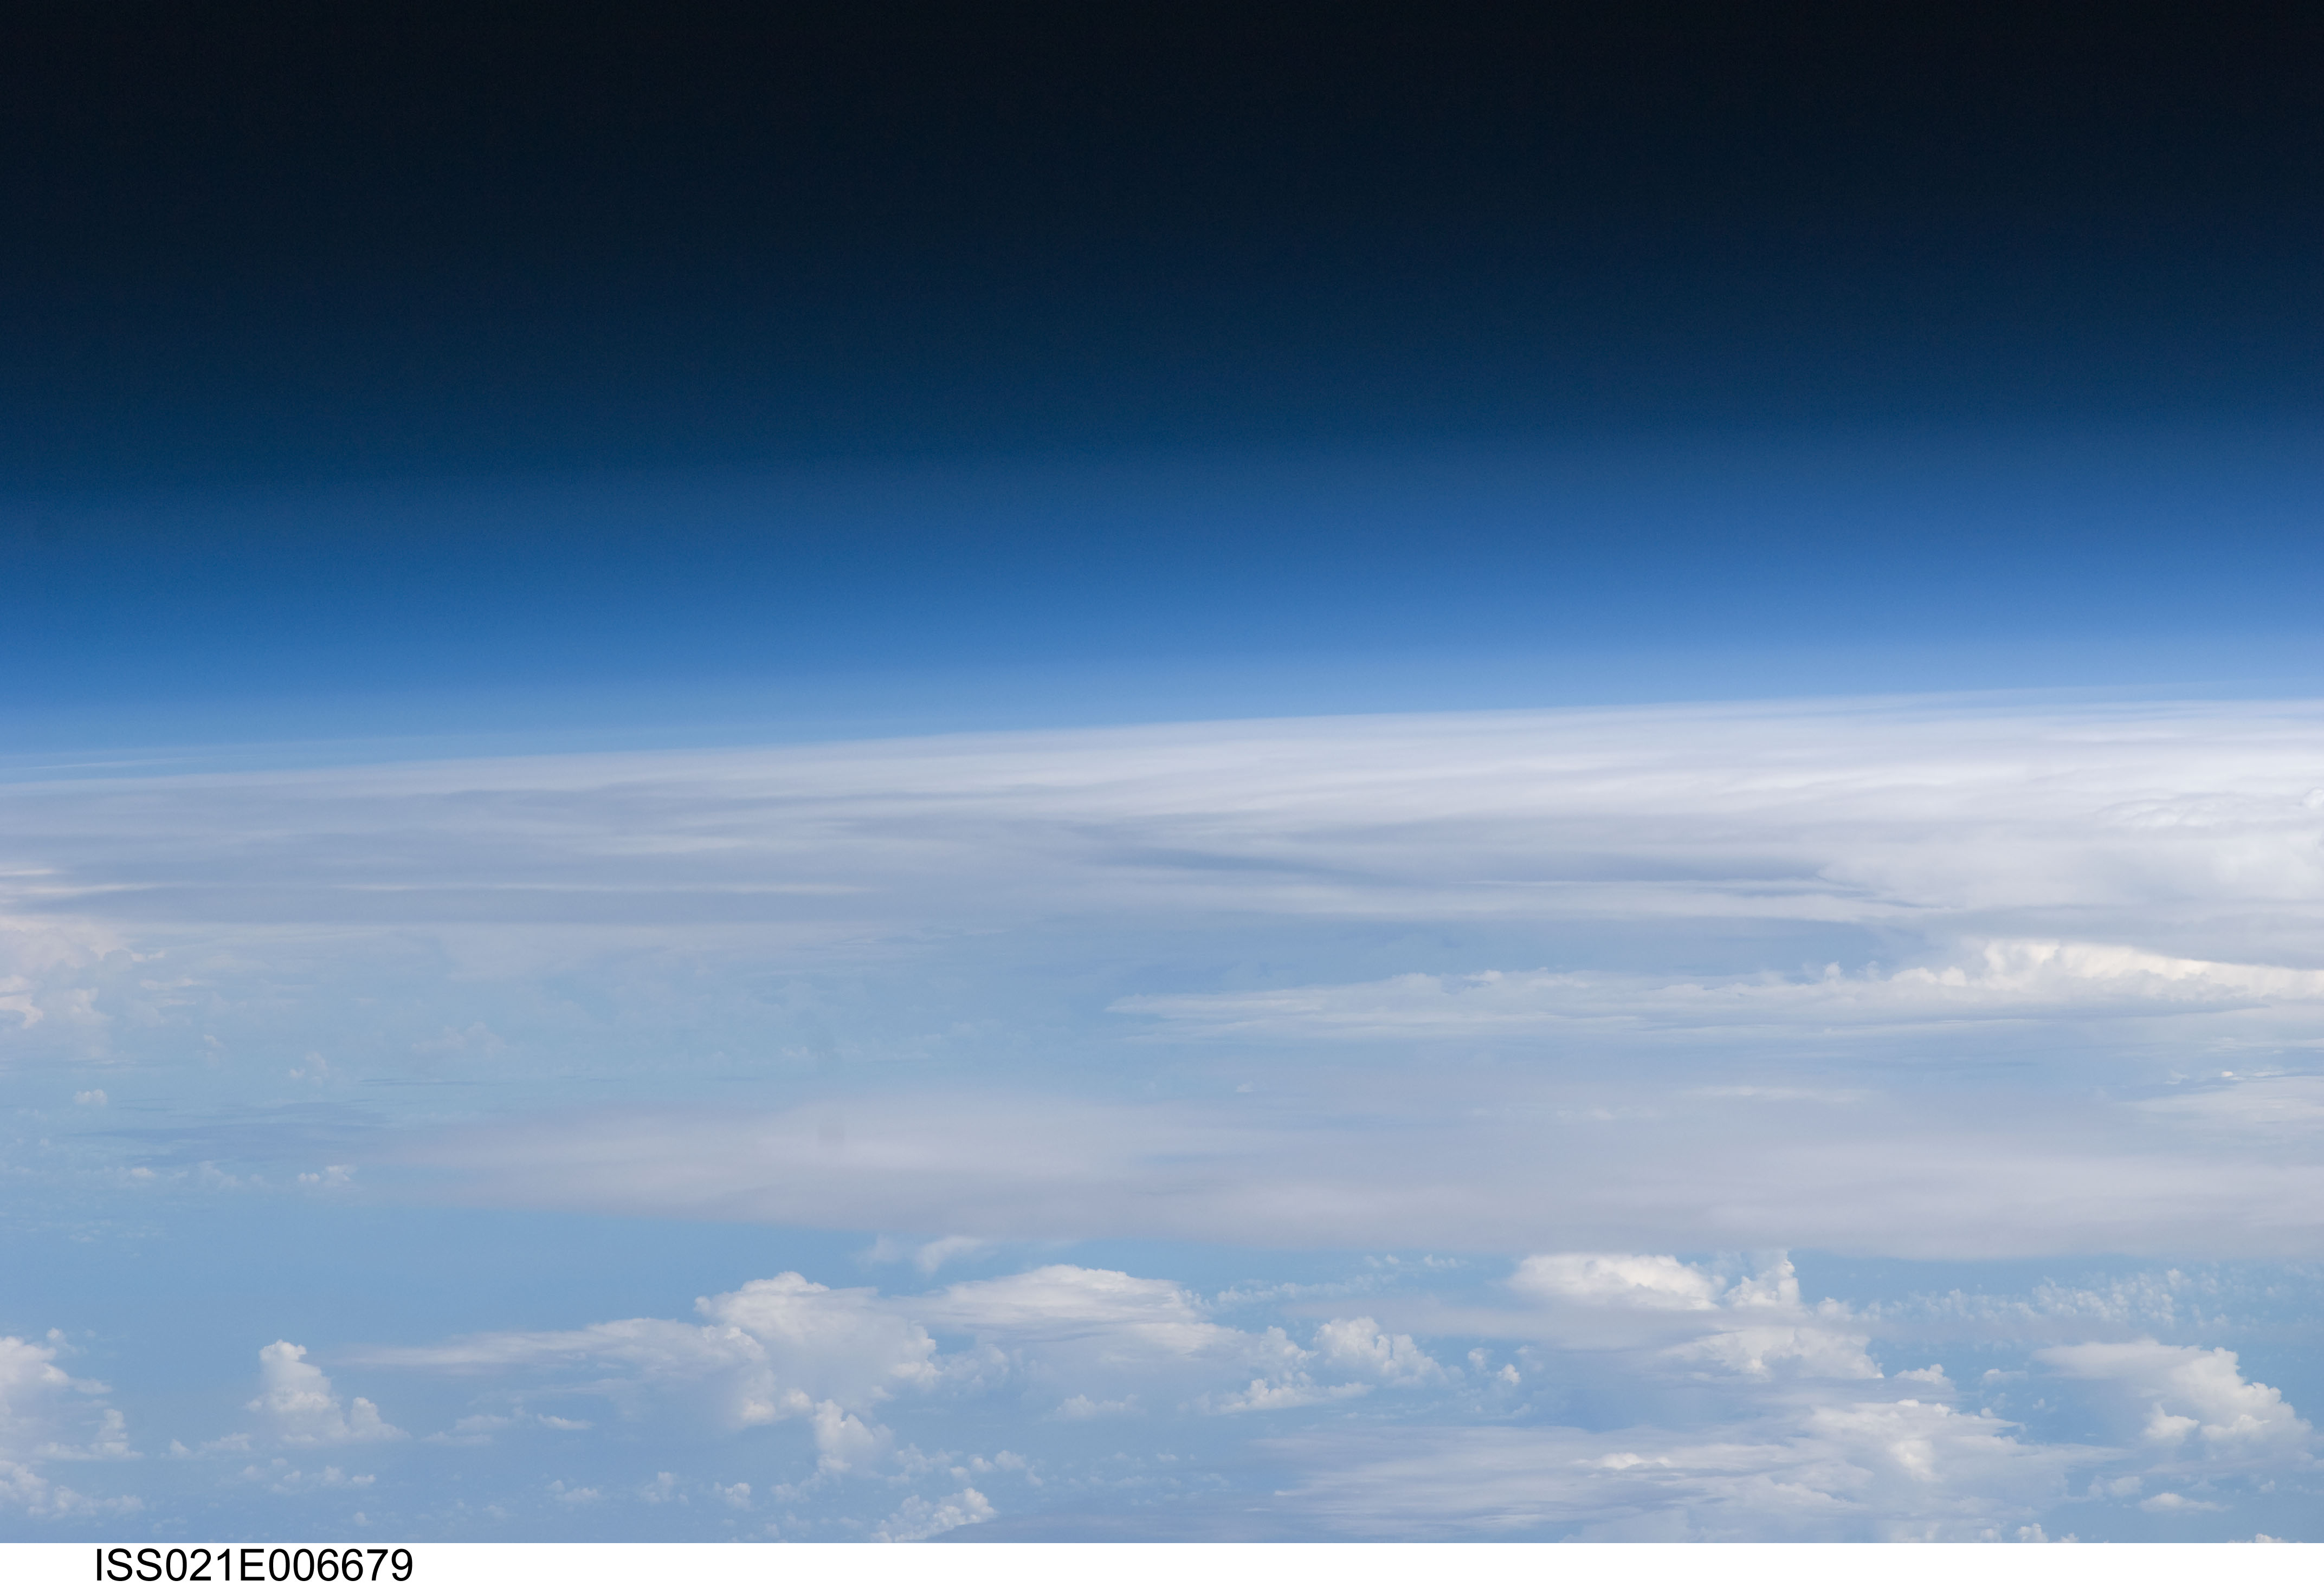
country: ATMOSPHERIC LIMB
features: CLOUDS
